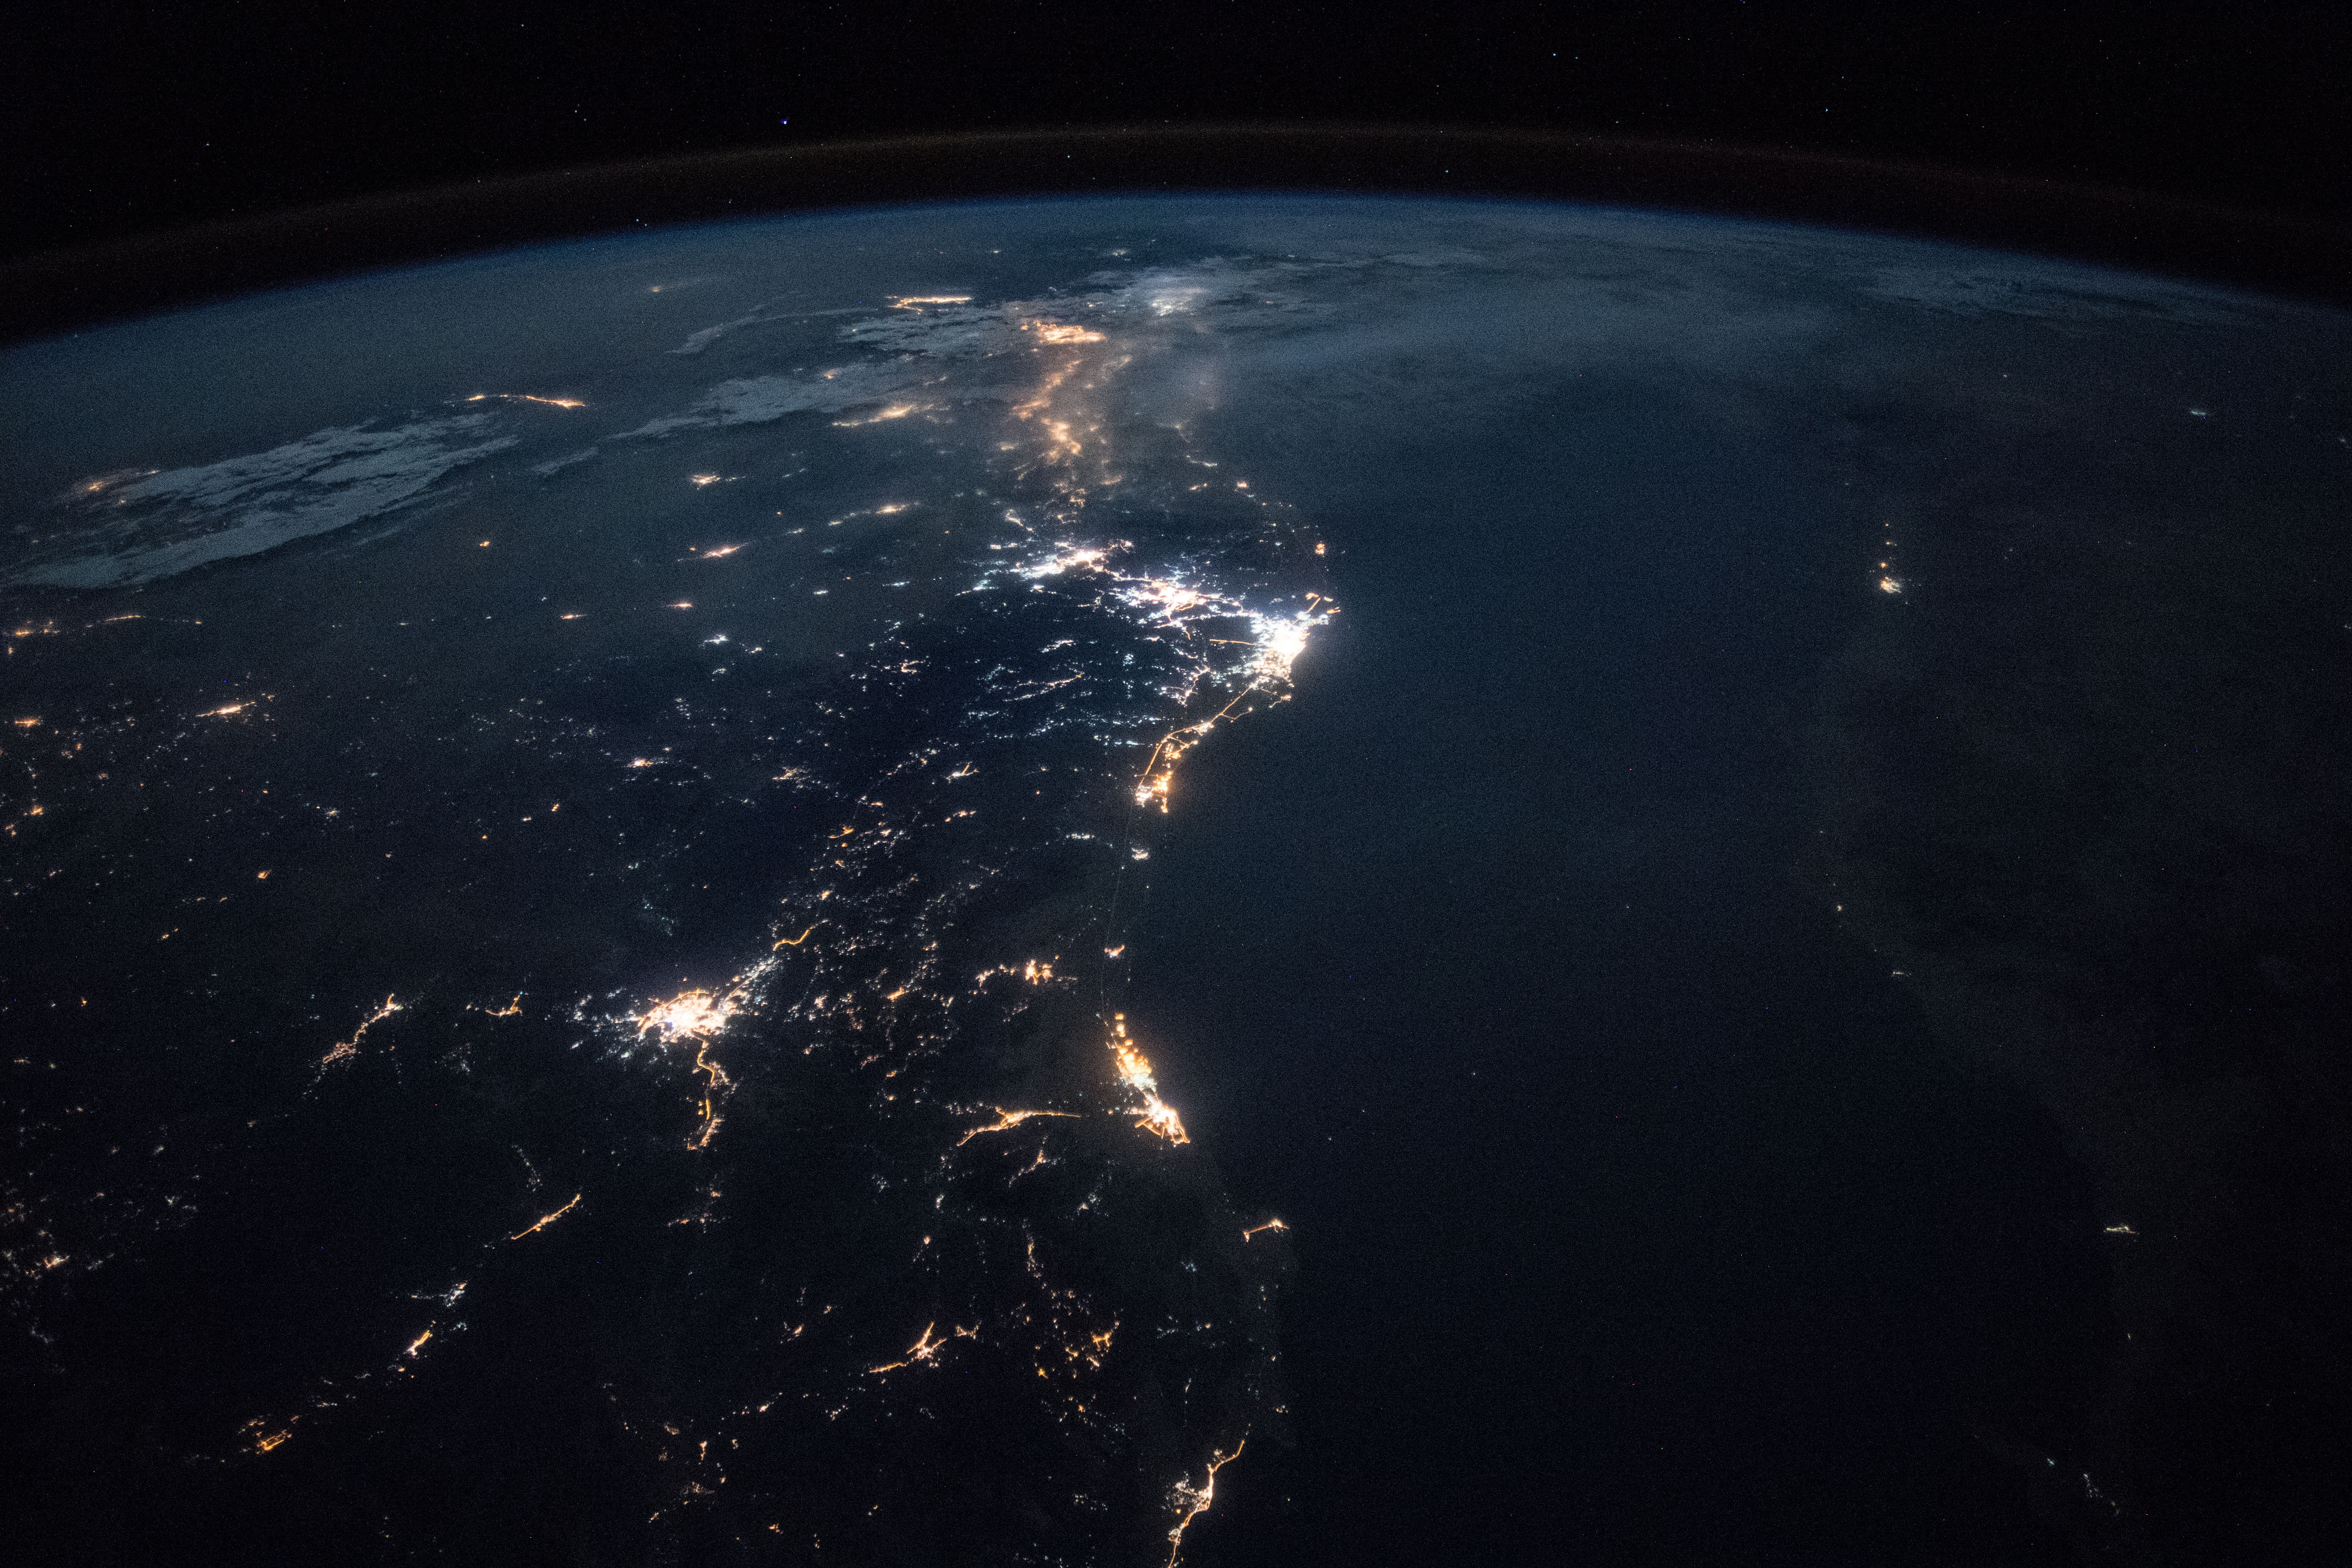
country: SAUDI ARABIA
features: YANBU CITY, RED SEA, MEDINA CITY, JEDDAH CITY, NUBIAN DESERT, MECCA CITY, NIGHT, EARTH LIMB
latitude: 21.8
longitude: 38.8
